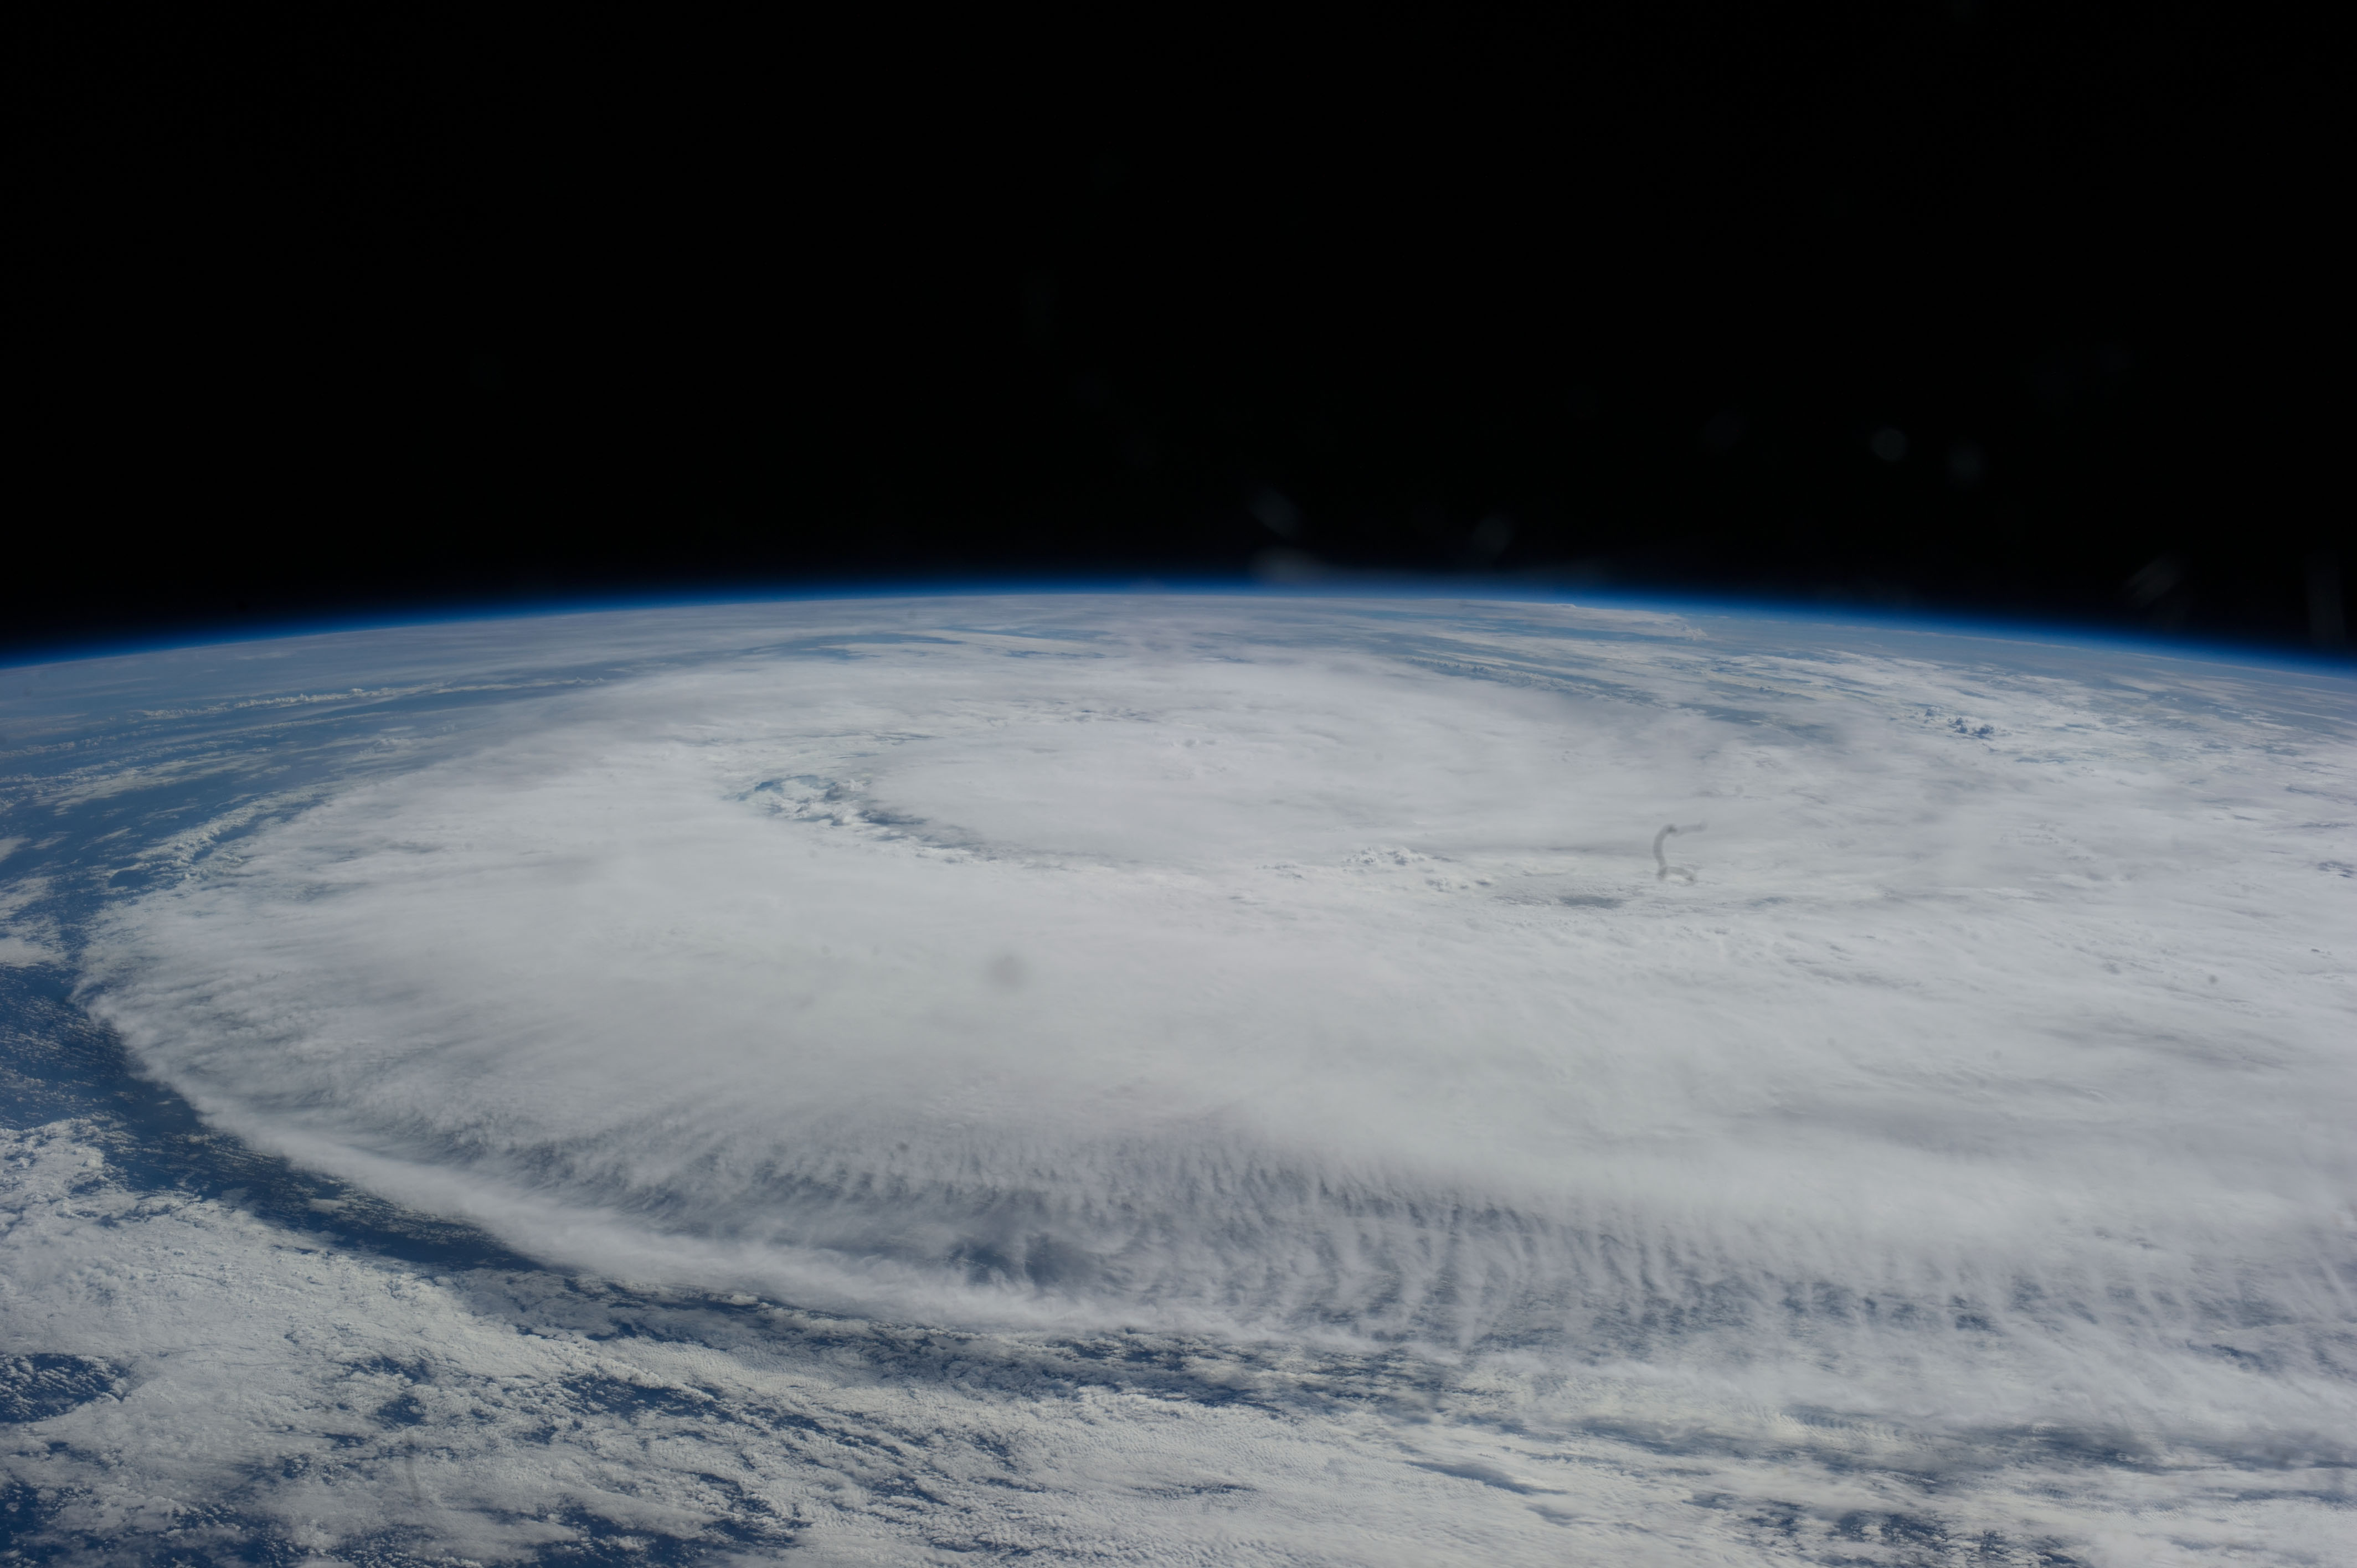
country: INDIAN OCEAN
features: PAN-TROPICAL CYCLONE GUITO, CLOUD BANDS, SEA SURFACE, GLINT
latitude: -30.0
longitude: 39.0
